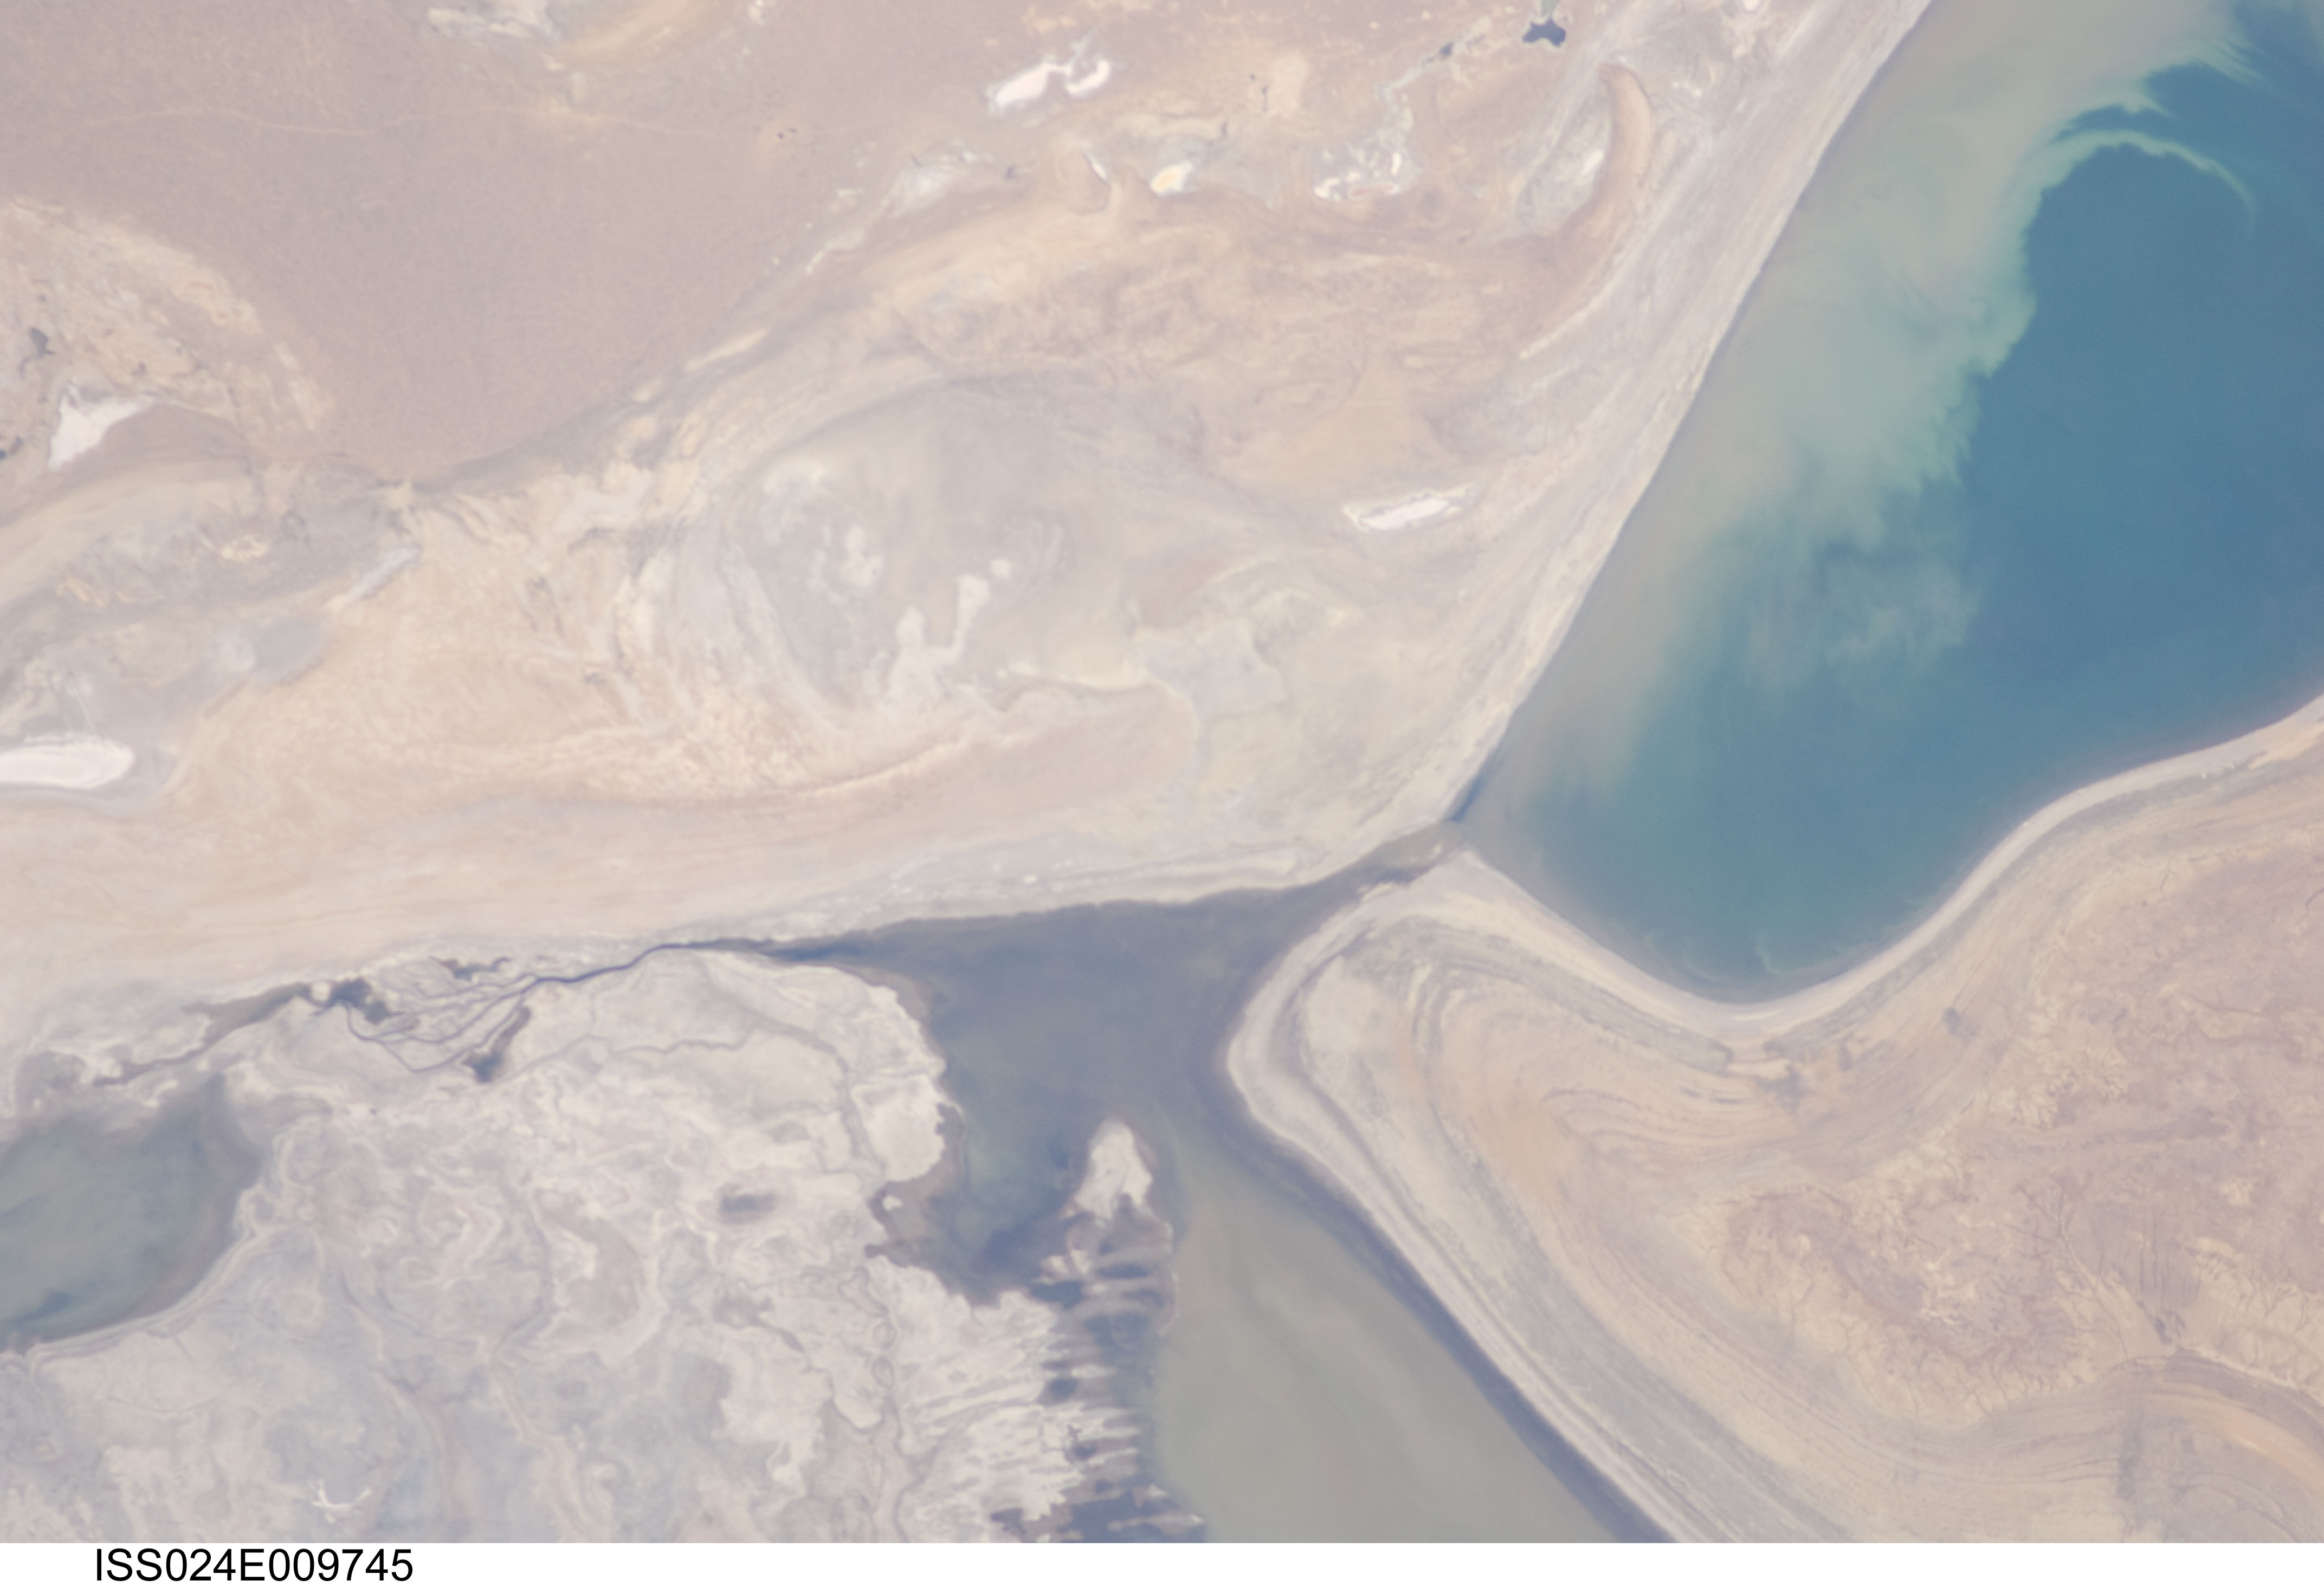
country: KAZAKHSTAN
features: NORTHERN ARAL SEA BASIN, REMAINS OF TUSHCHYBAS B., CHAN., EMERGED SHORELINE
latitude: 46.1
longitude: 59.7
